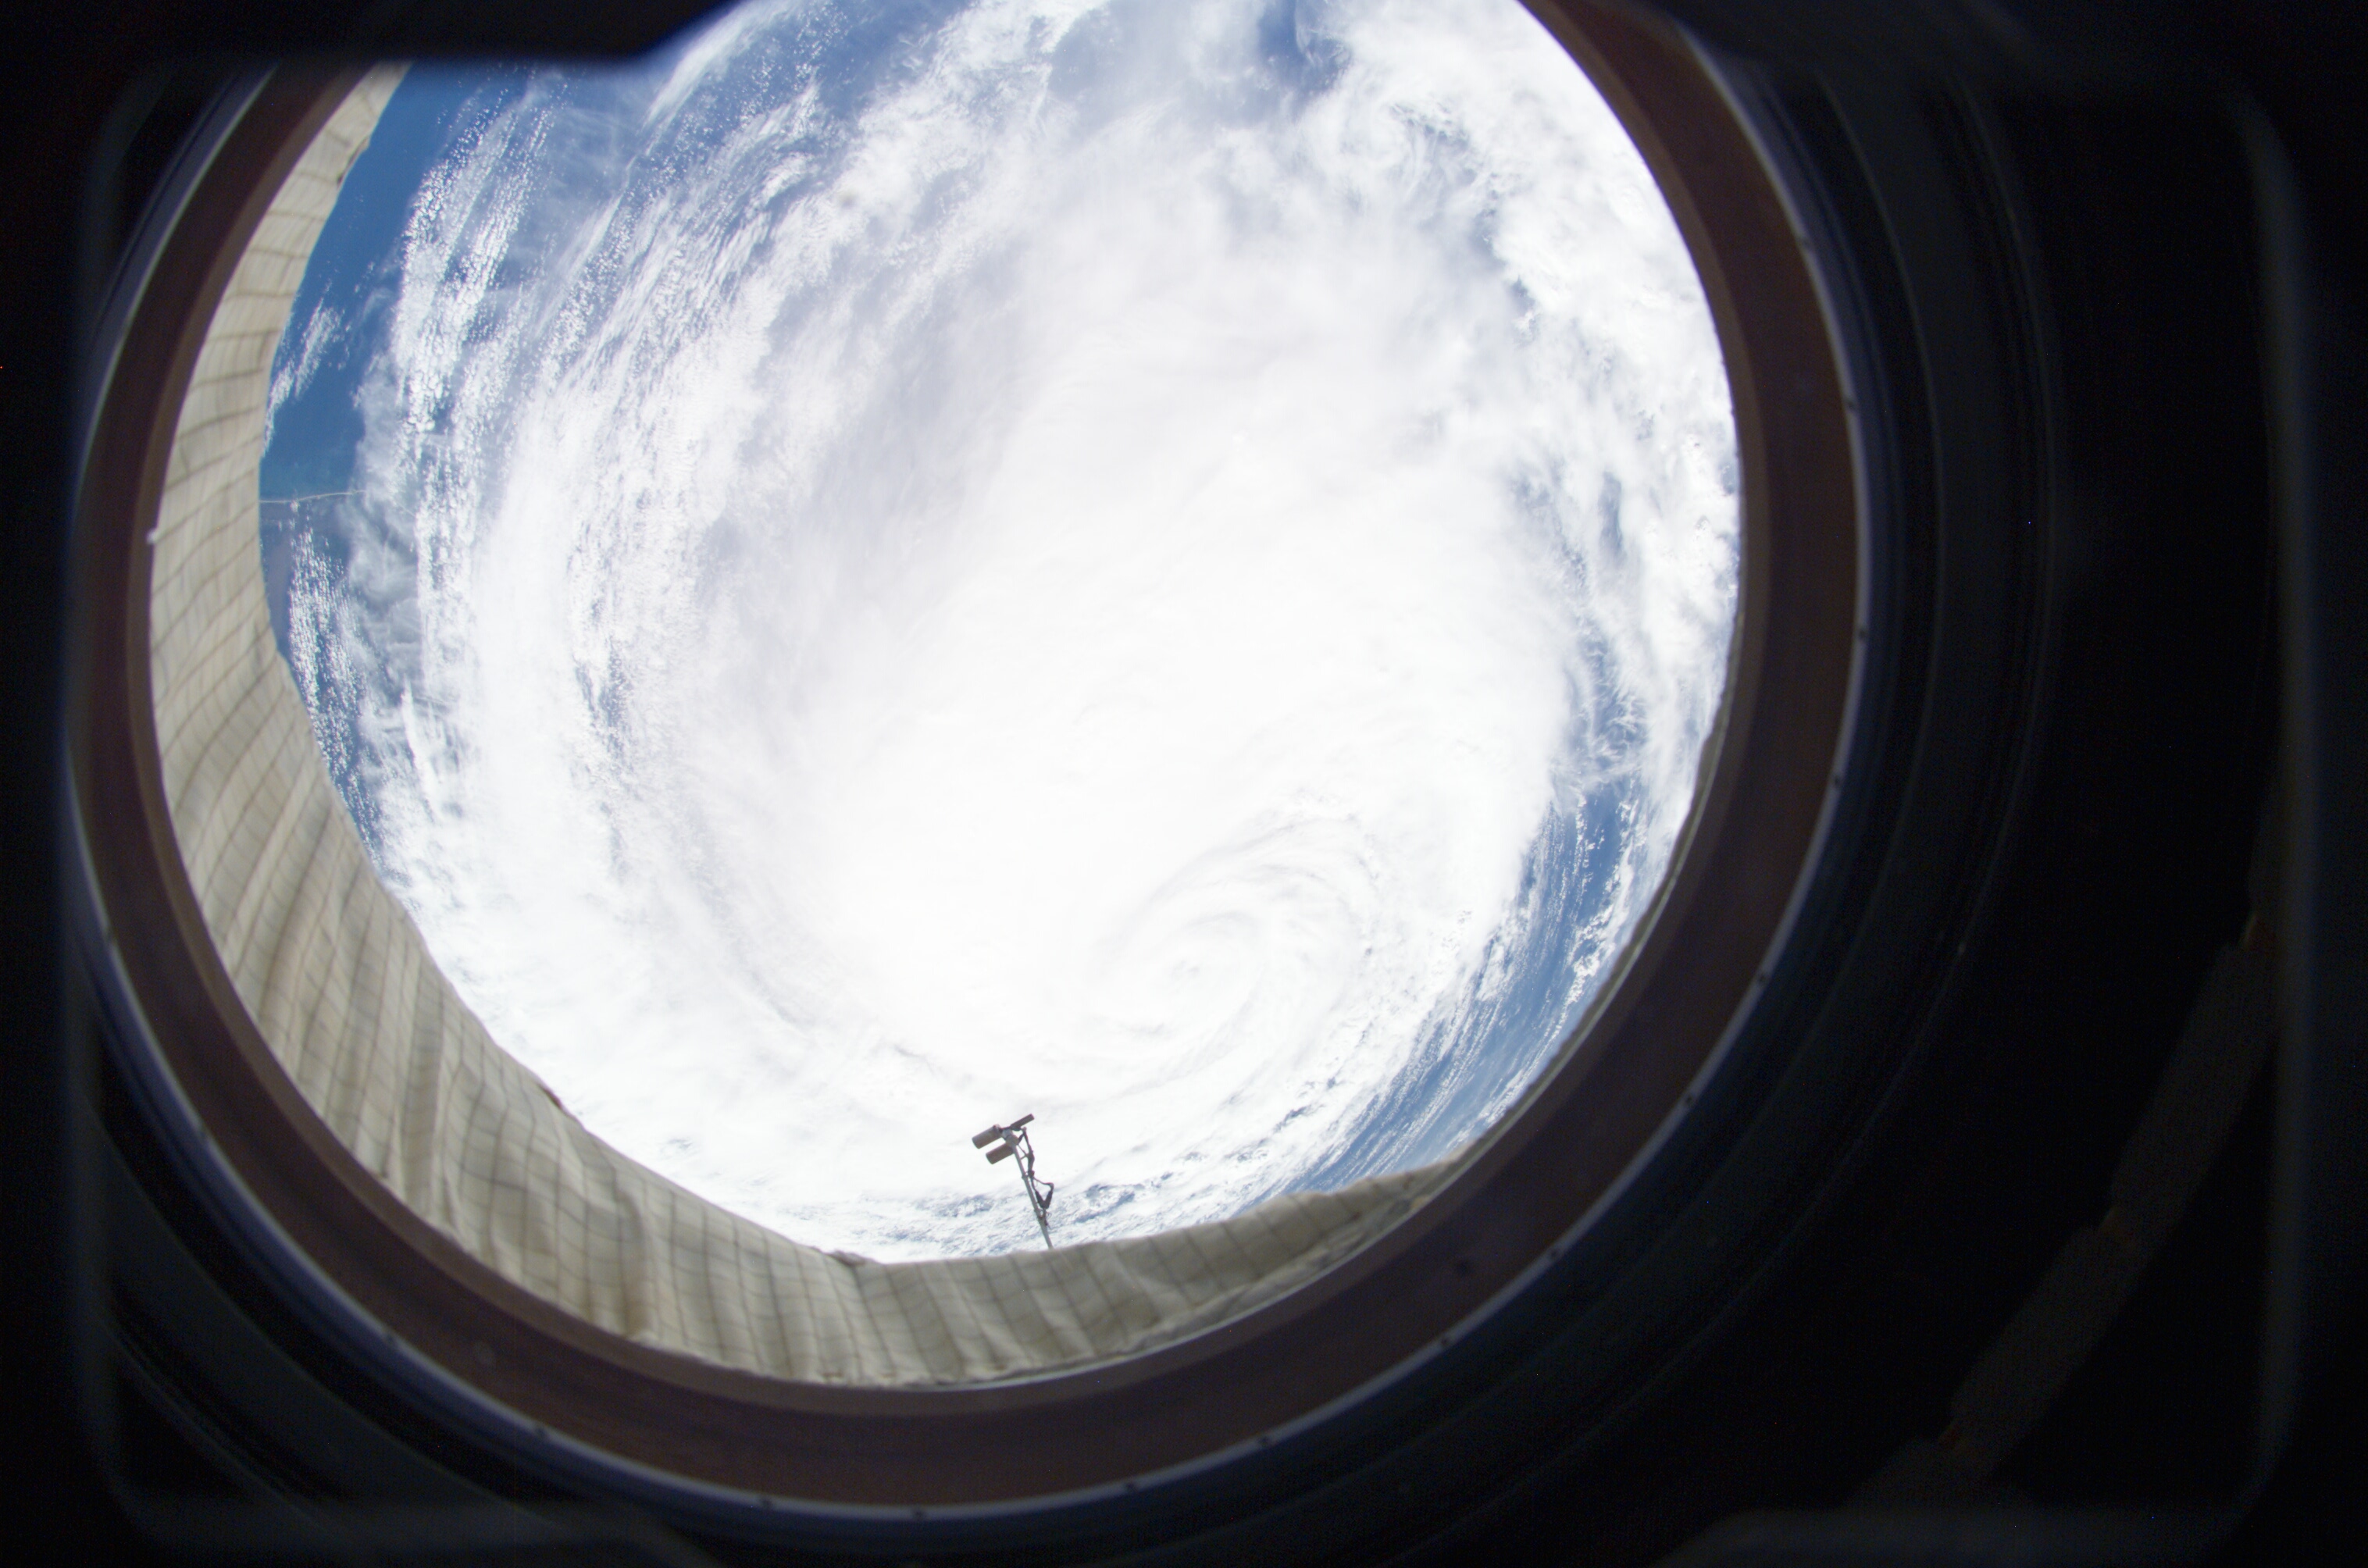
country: ATLANTIC OCEAN
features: HURRICANE OPHELIA, BANDING
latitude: 31.6
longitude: -75.8
